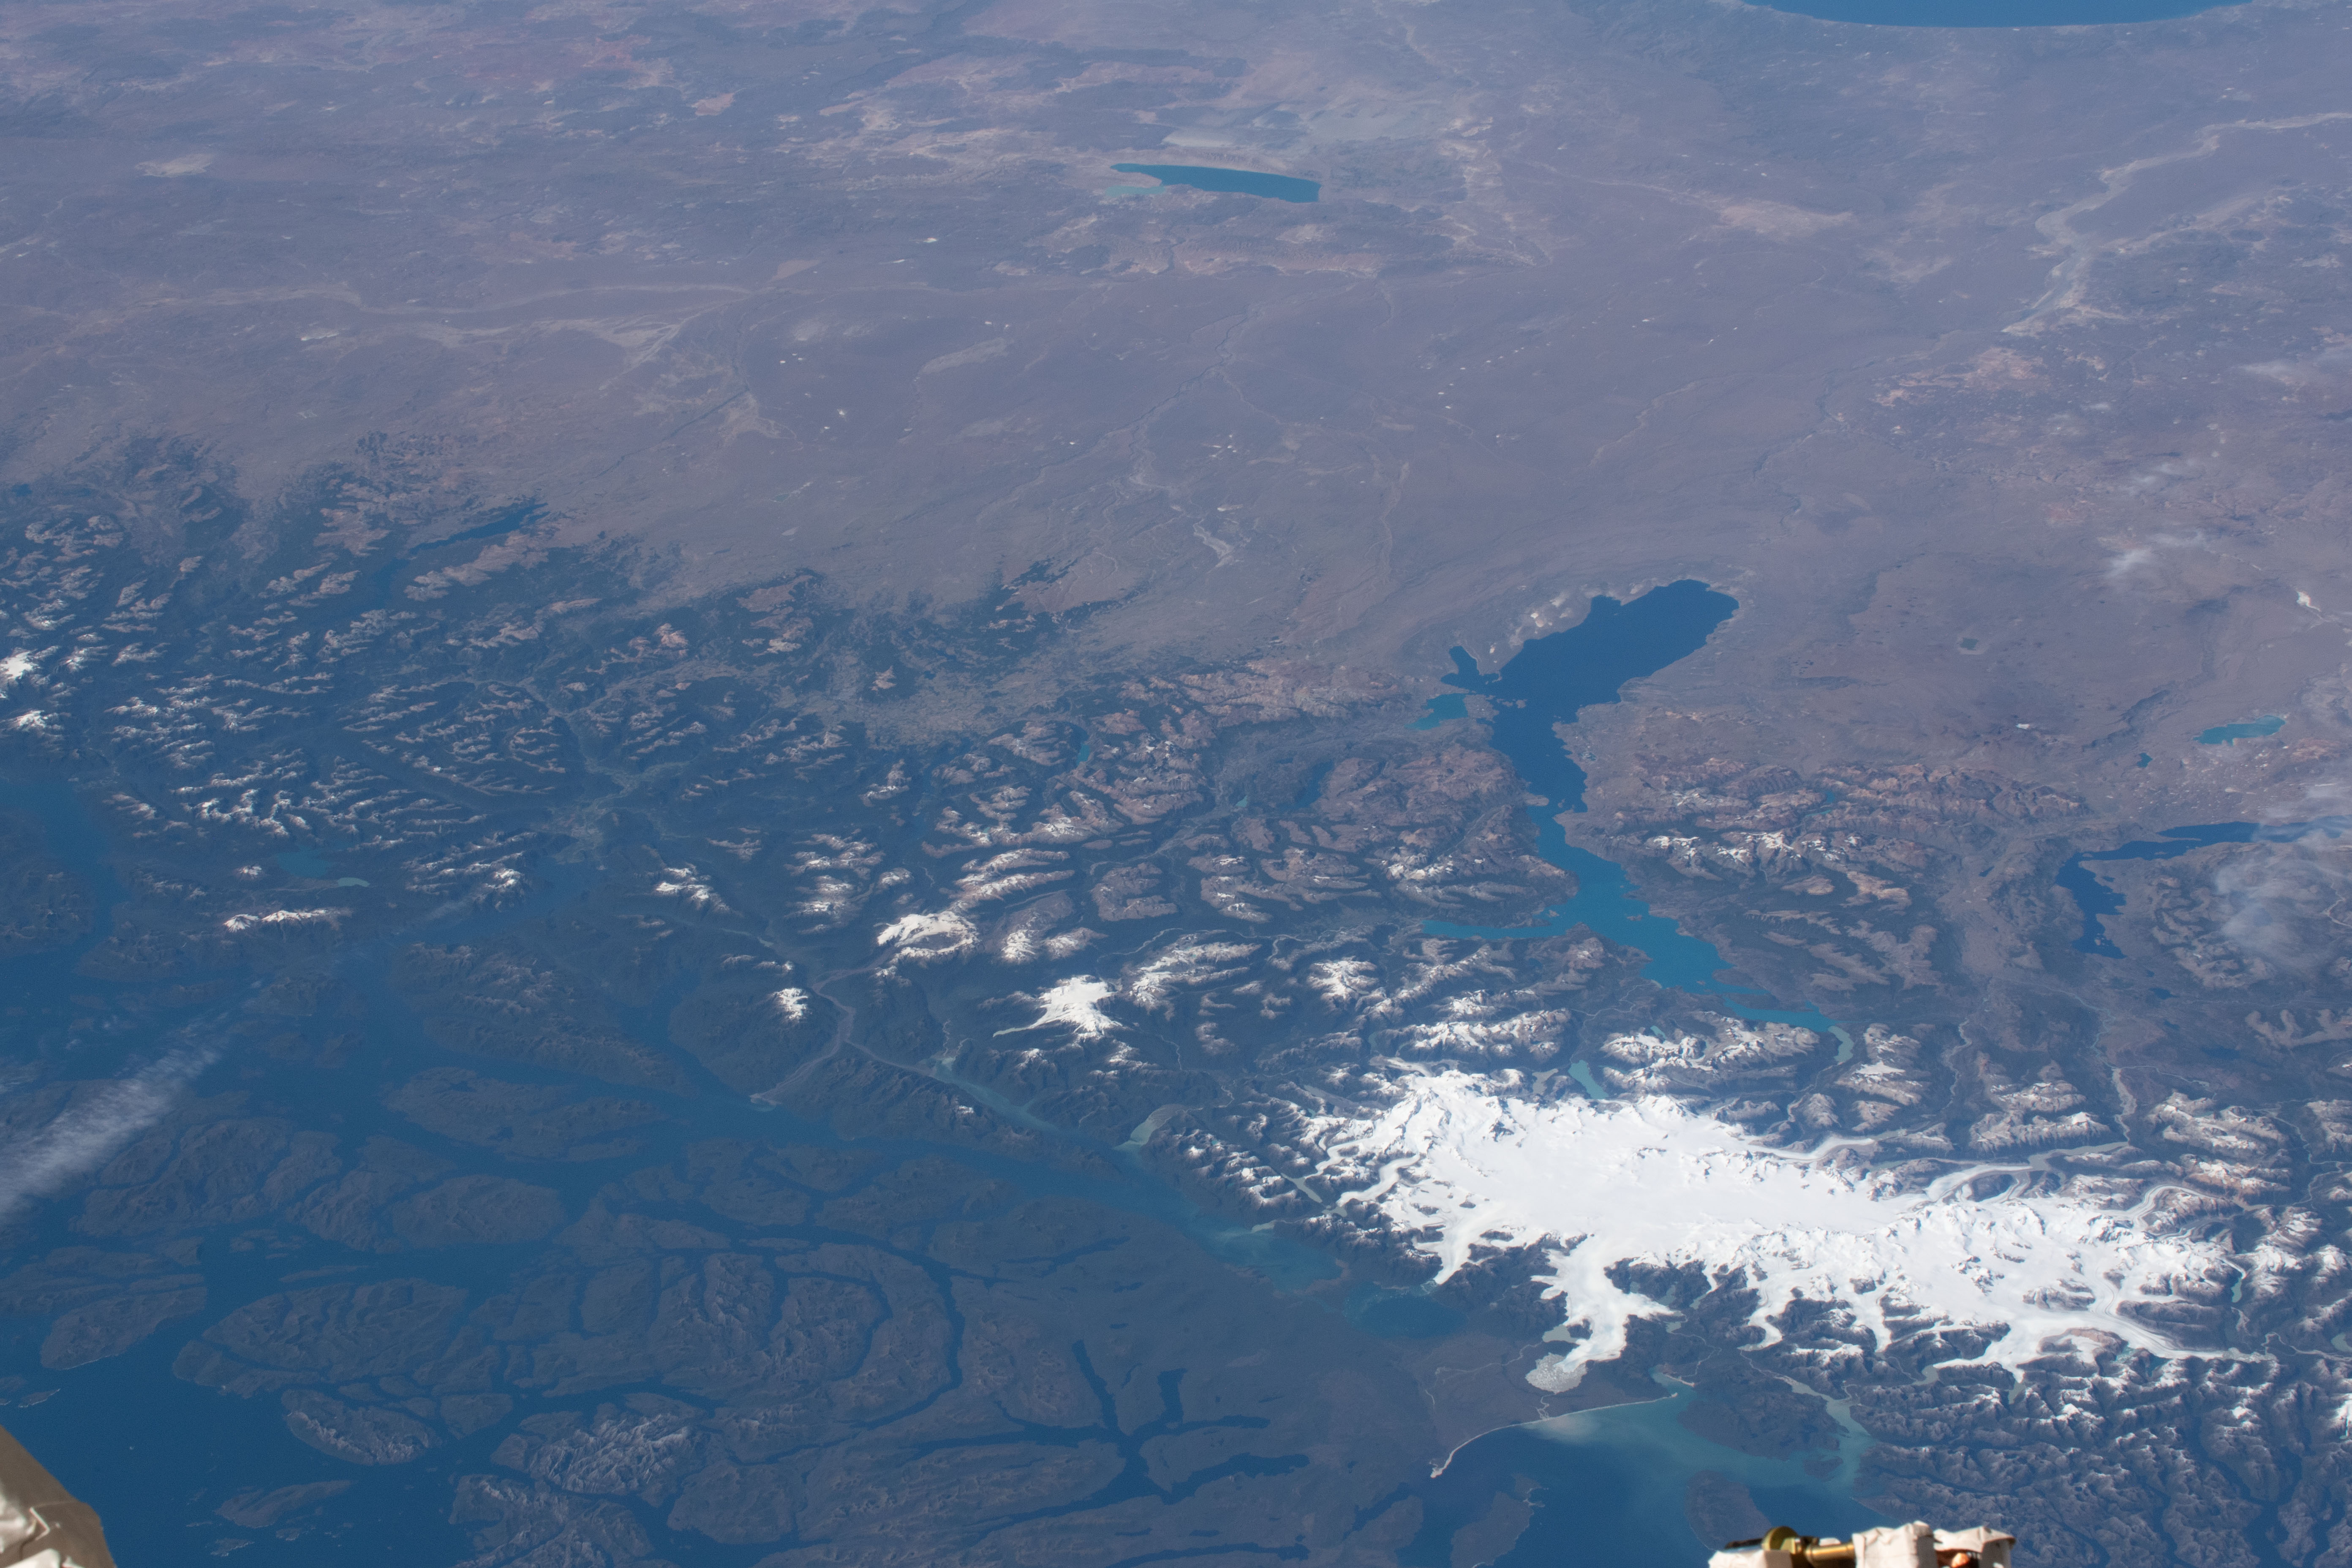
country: CHILE
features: SAN RAFAEL GLACIER, PATAGONIA, SNOW
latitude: -46.9
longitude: -72.9
